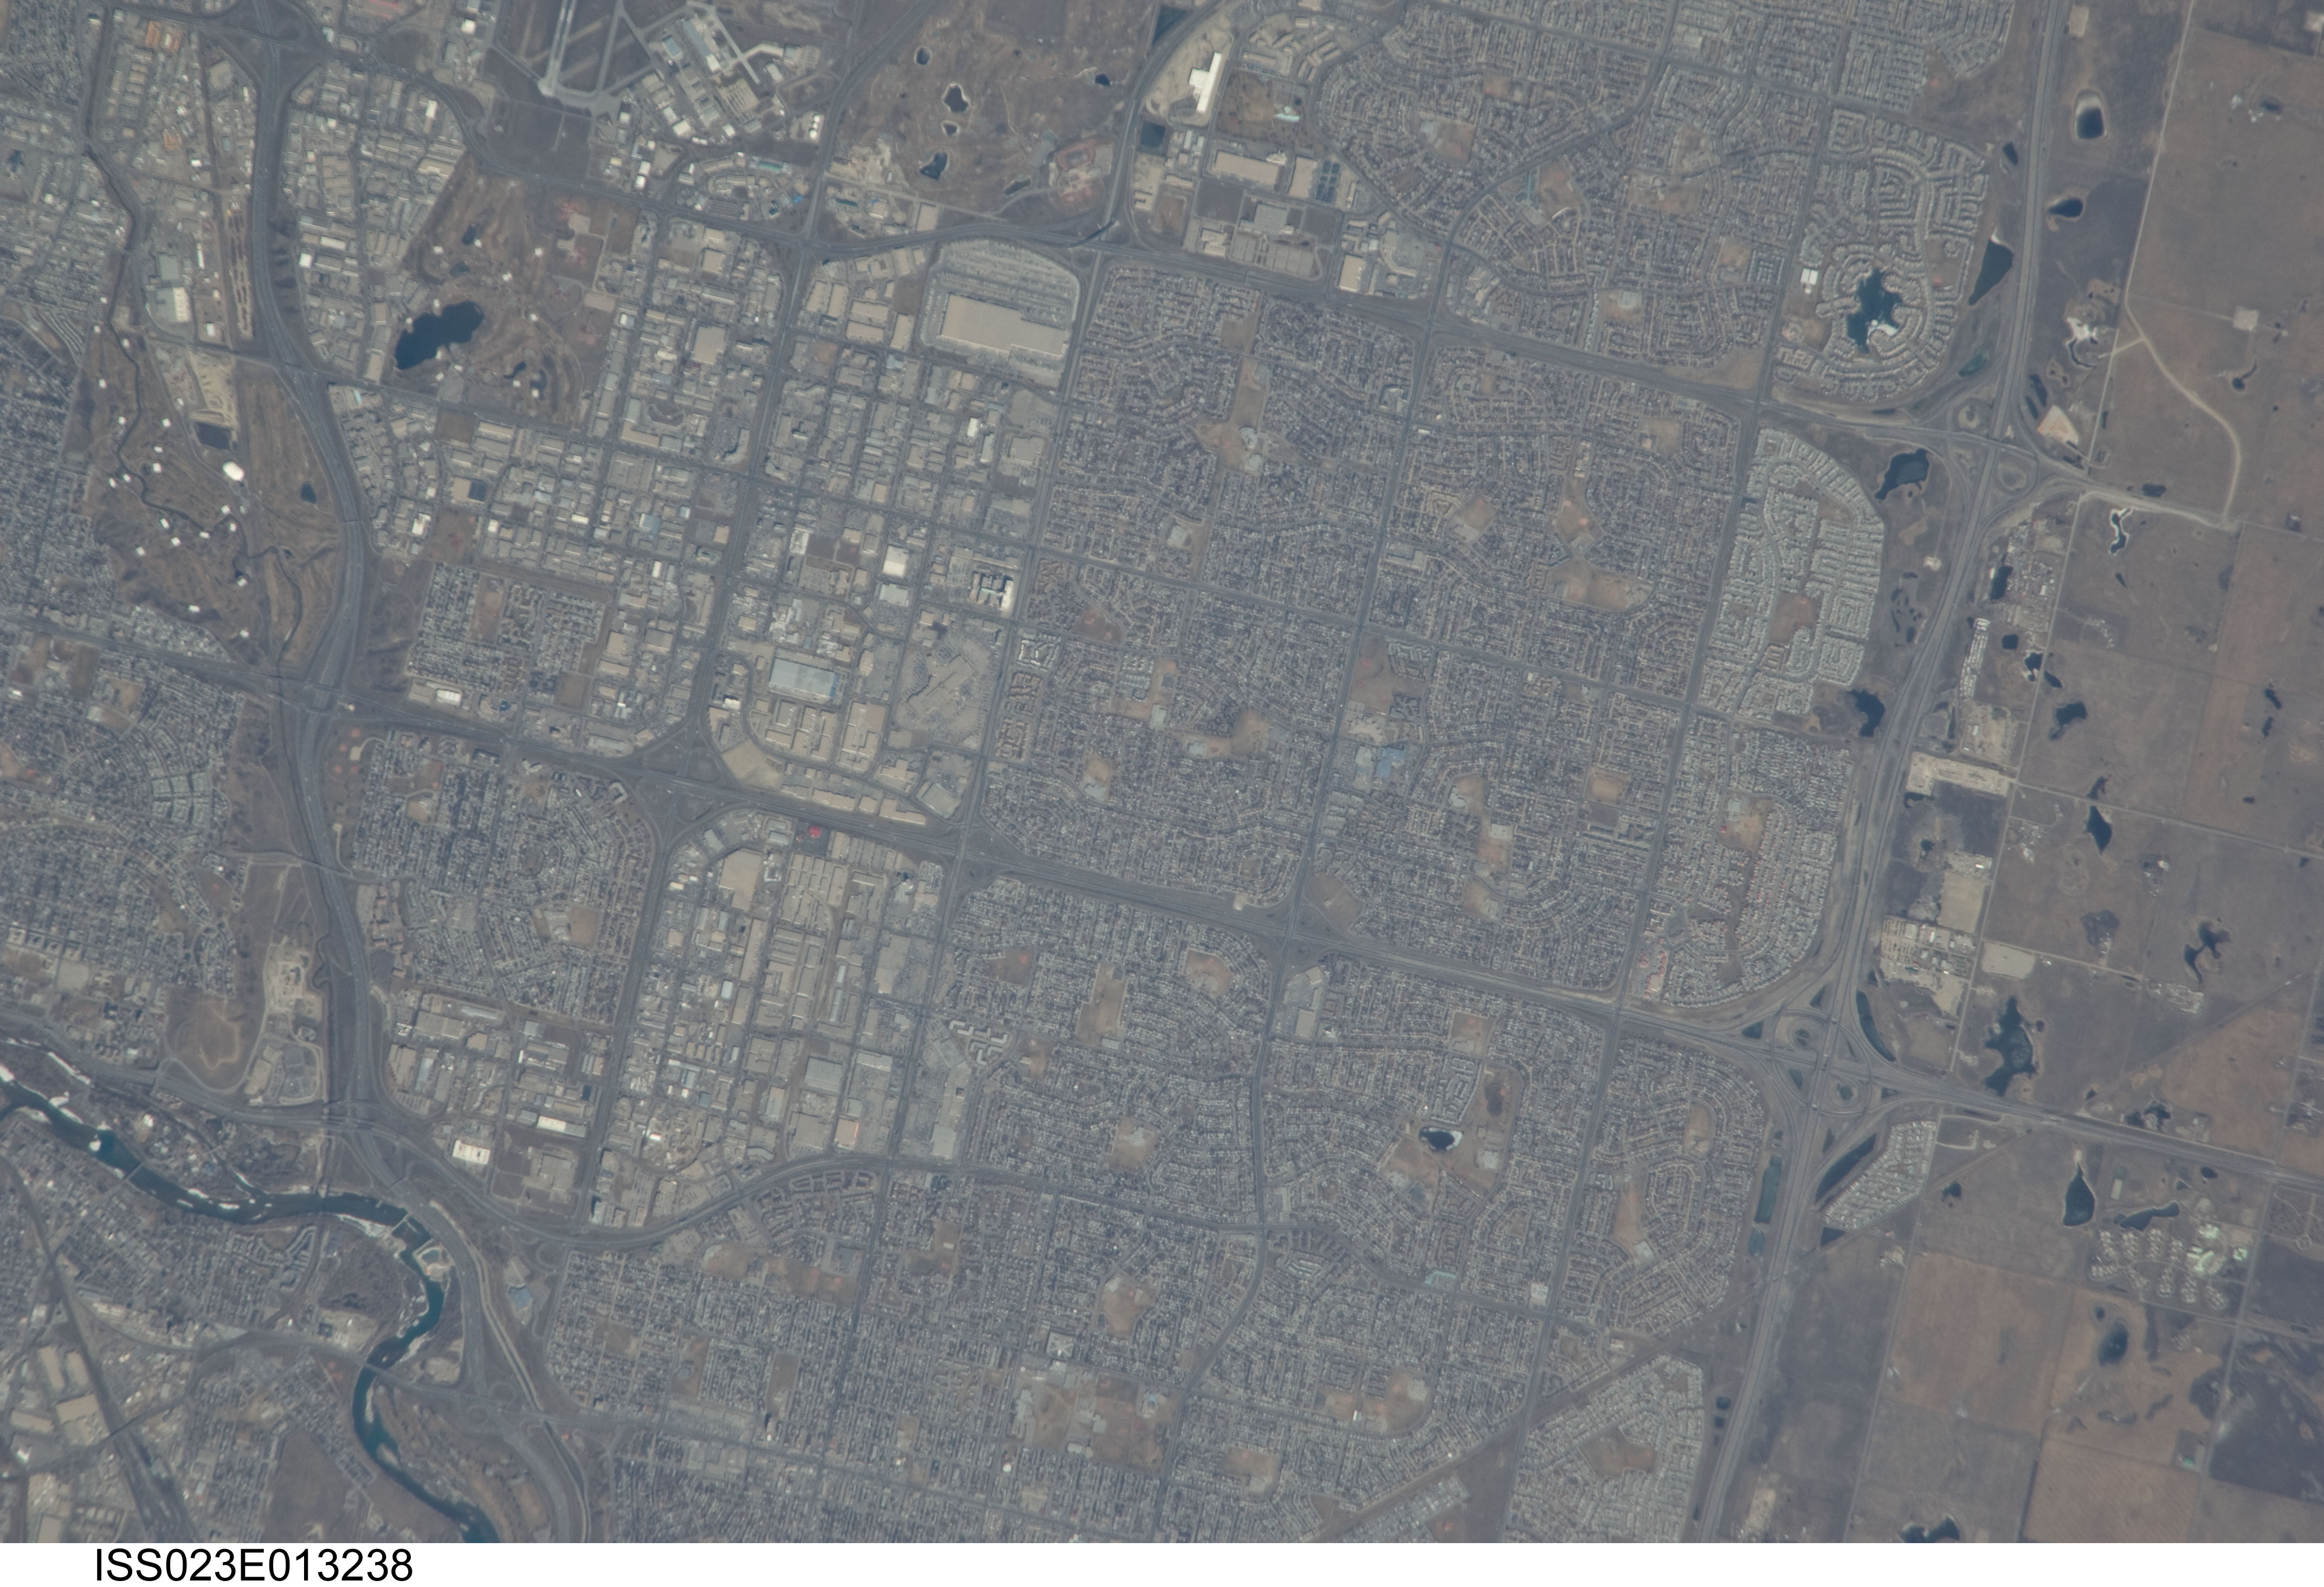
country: CANADA-A
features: CALGARY, BOW R., URBAN LAND COVER
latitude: 51.1
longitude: -114.0
